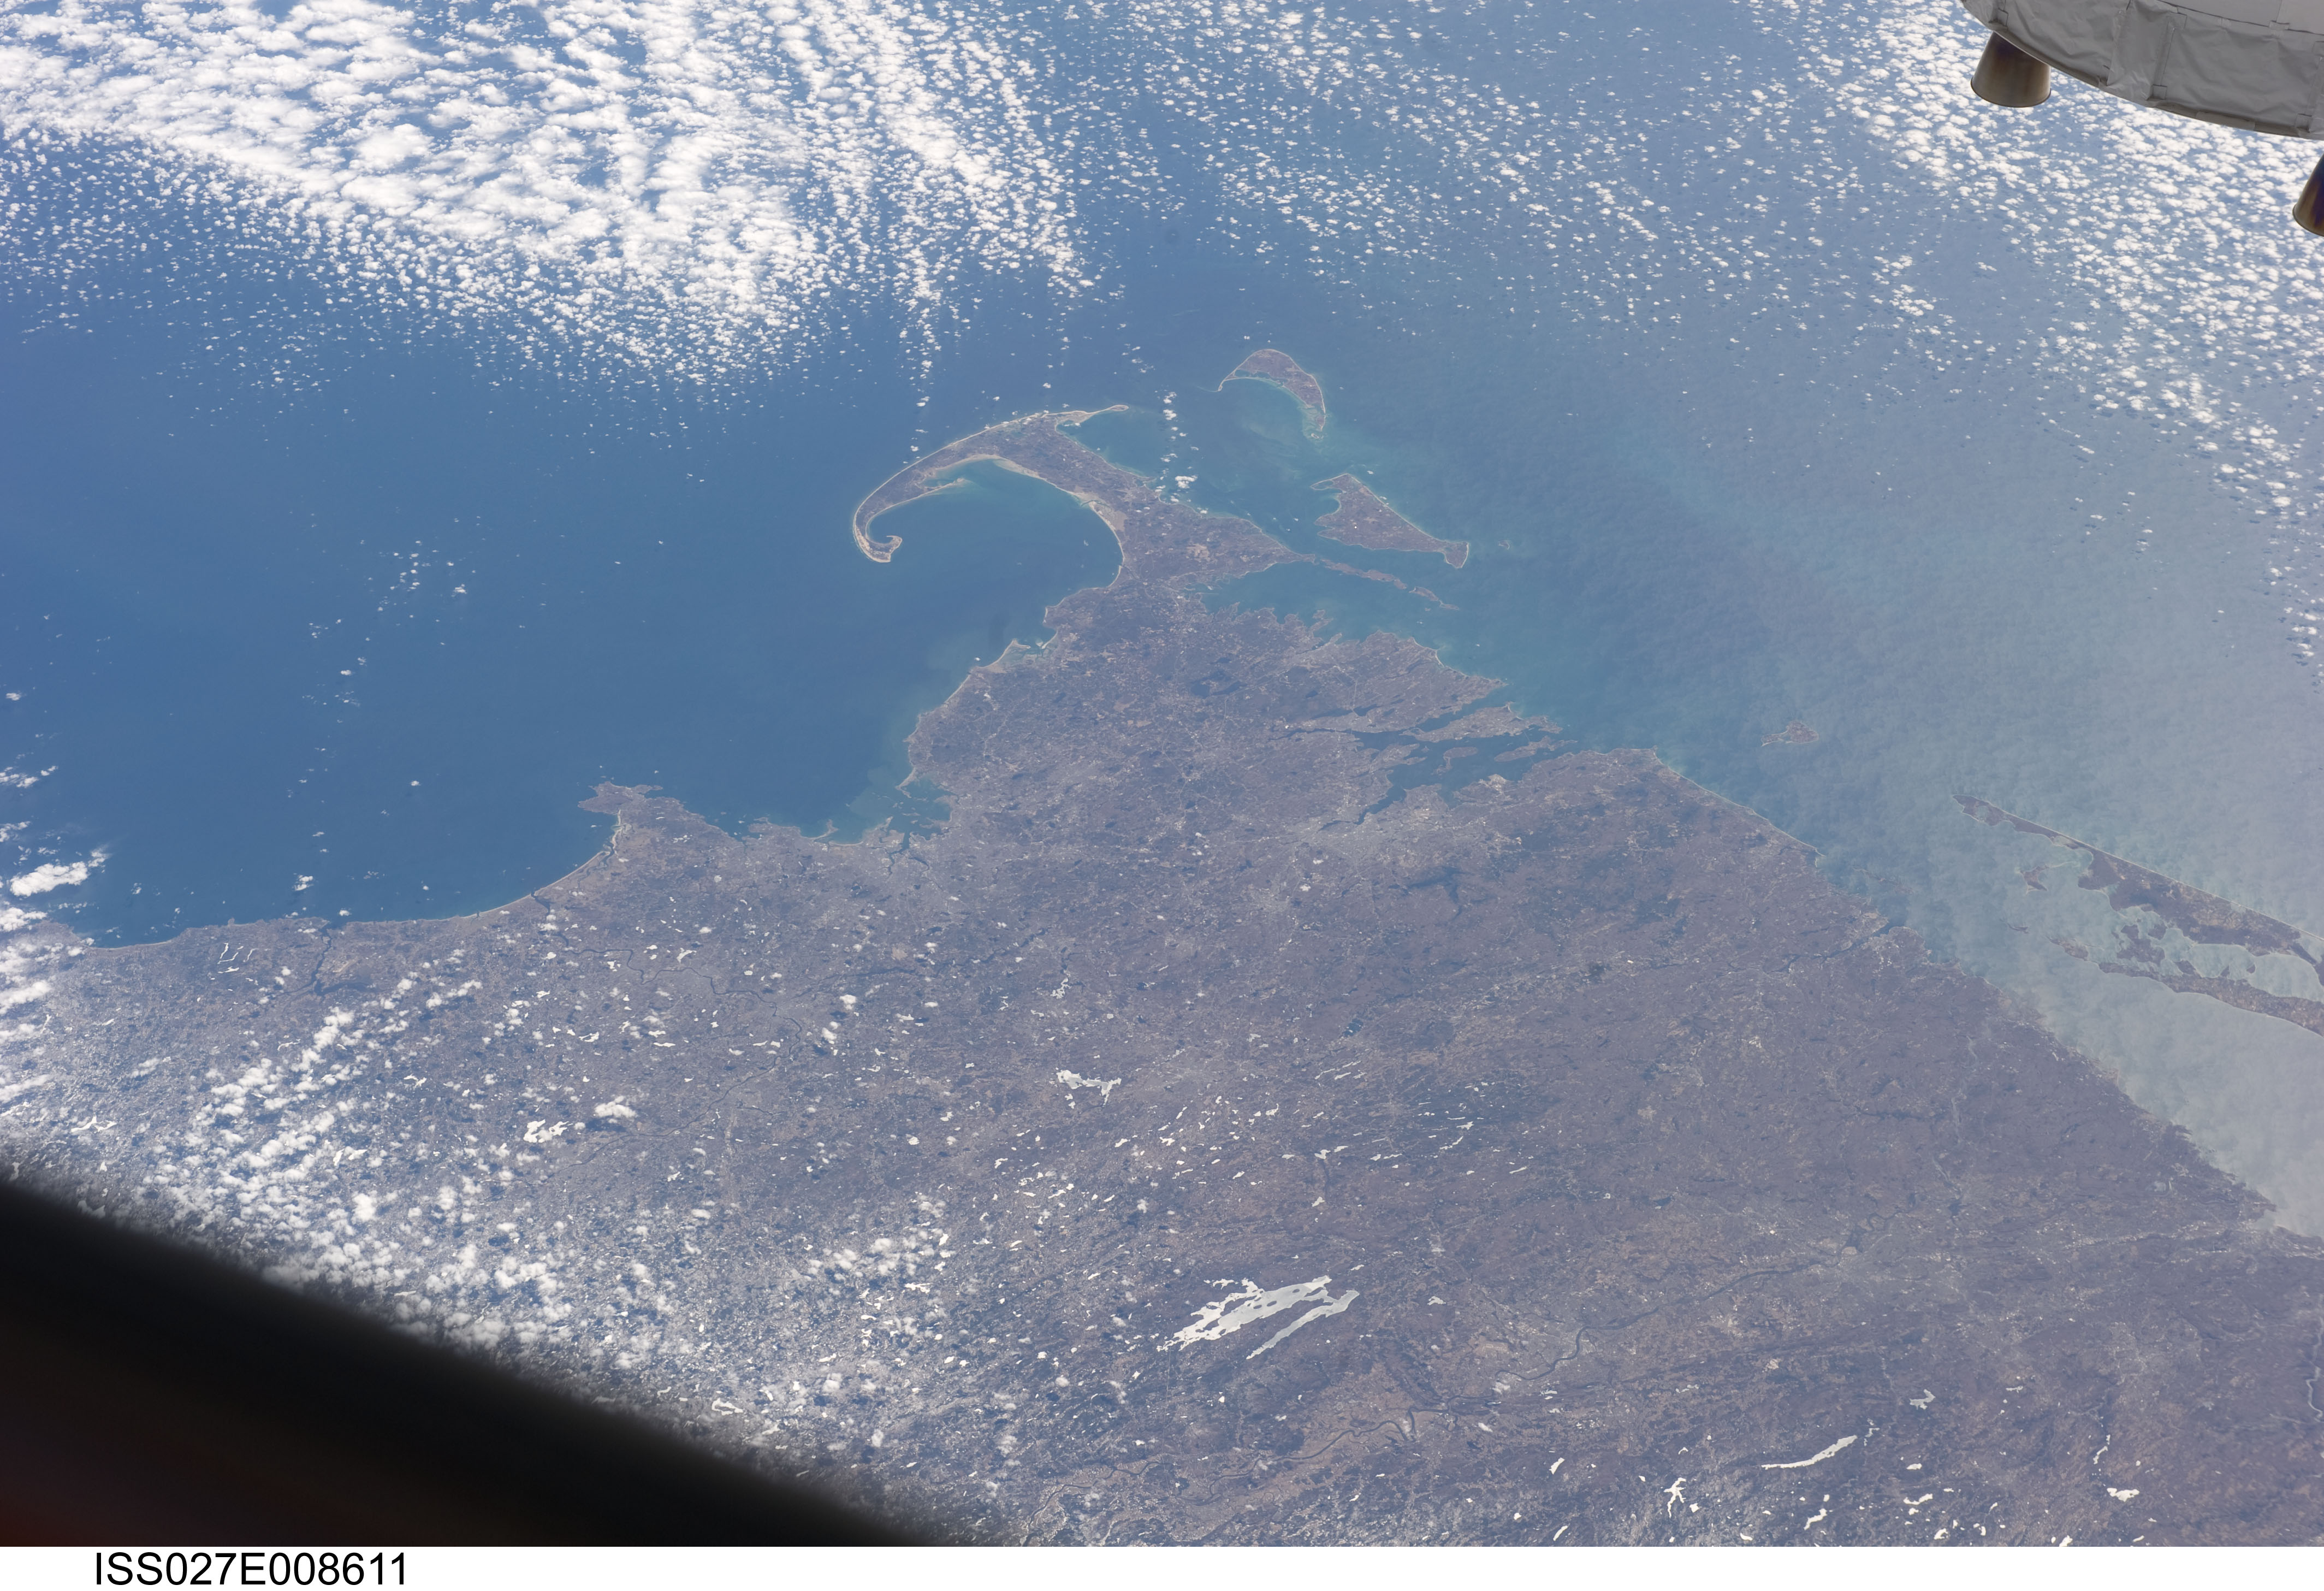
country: USA-MASSACHUSETTS
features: BOSTON, PROVIDENCE, CAPE COD, NANTUCKET I., MARTHA'S VINEYARD
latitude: 42.0
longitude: -71.5
